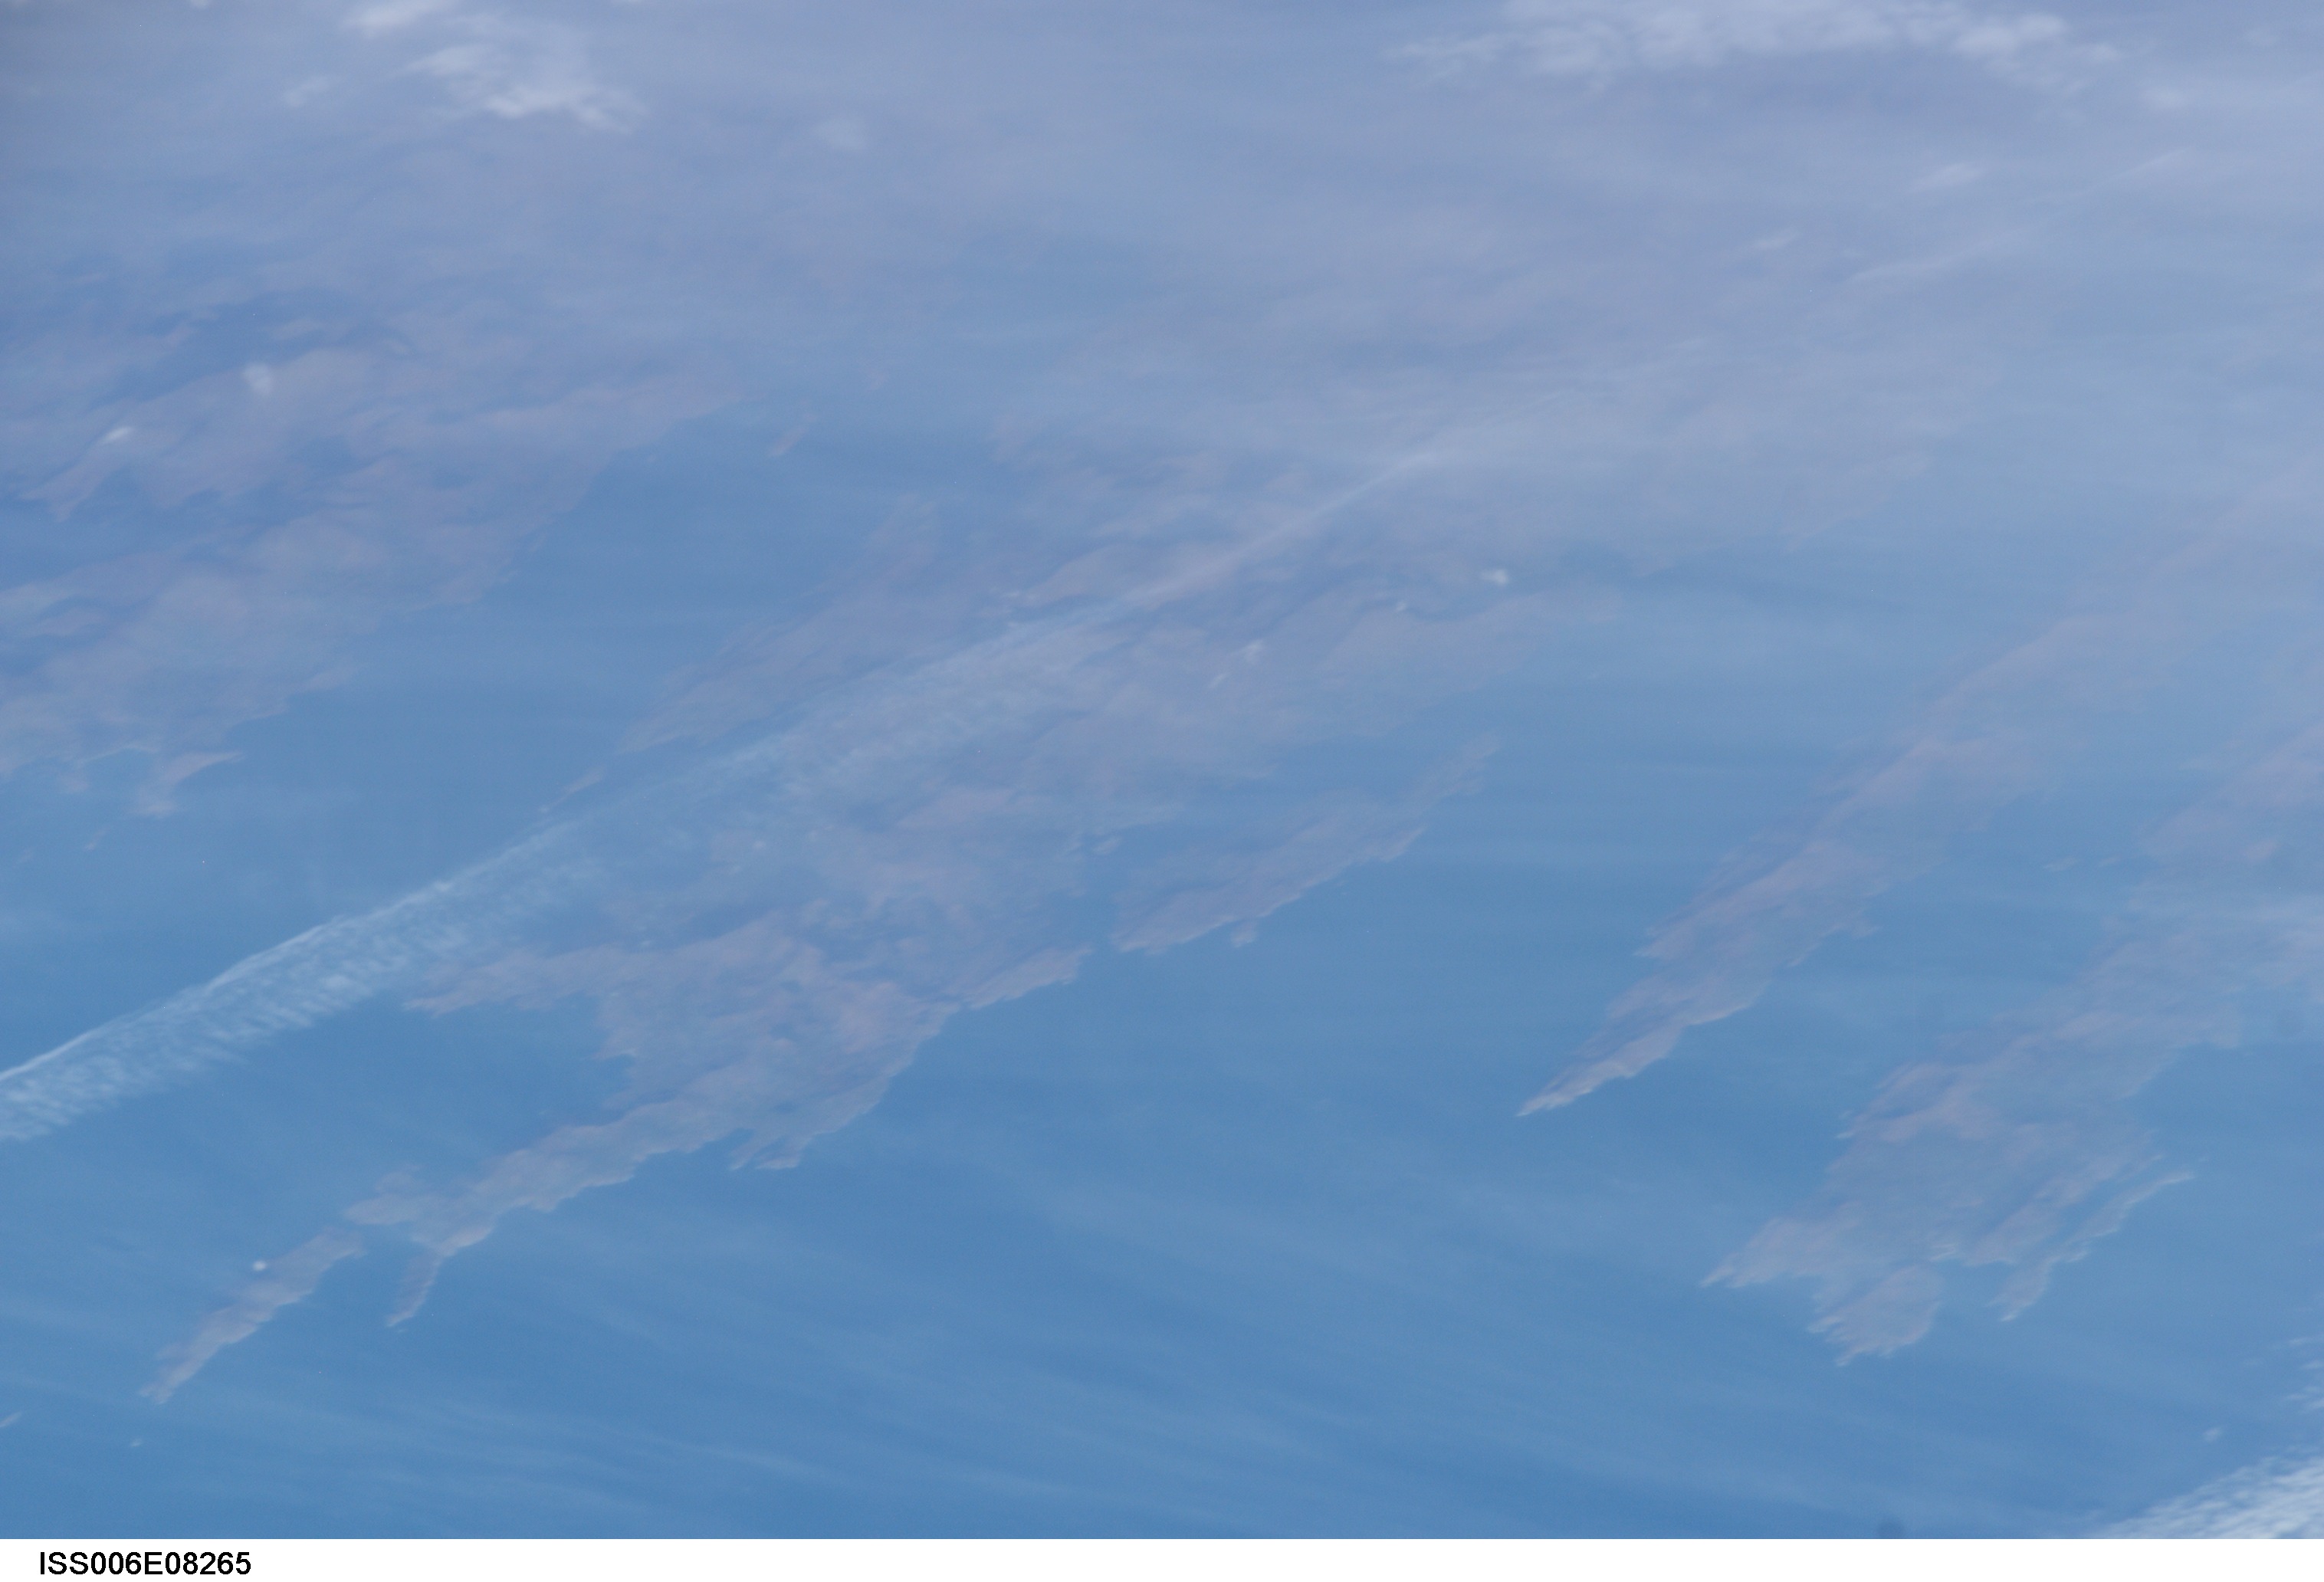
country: IRELAND
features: CAHA MOUNTAINS, BANTRY BAY
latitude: 51.5
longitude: -9.5
